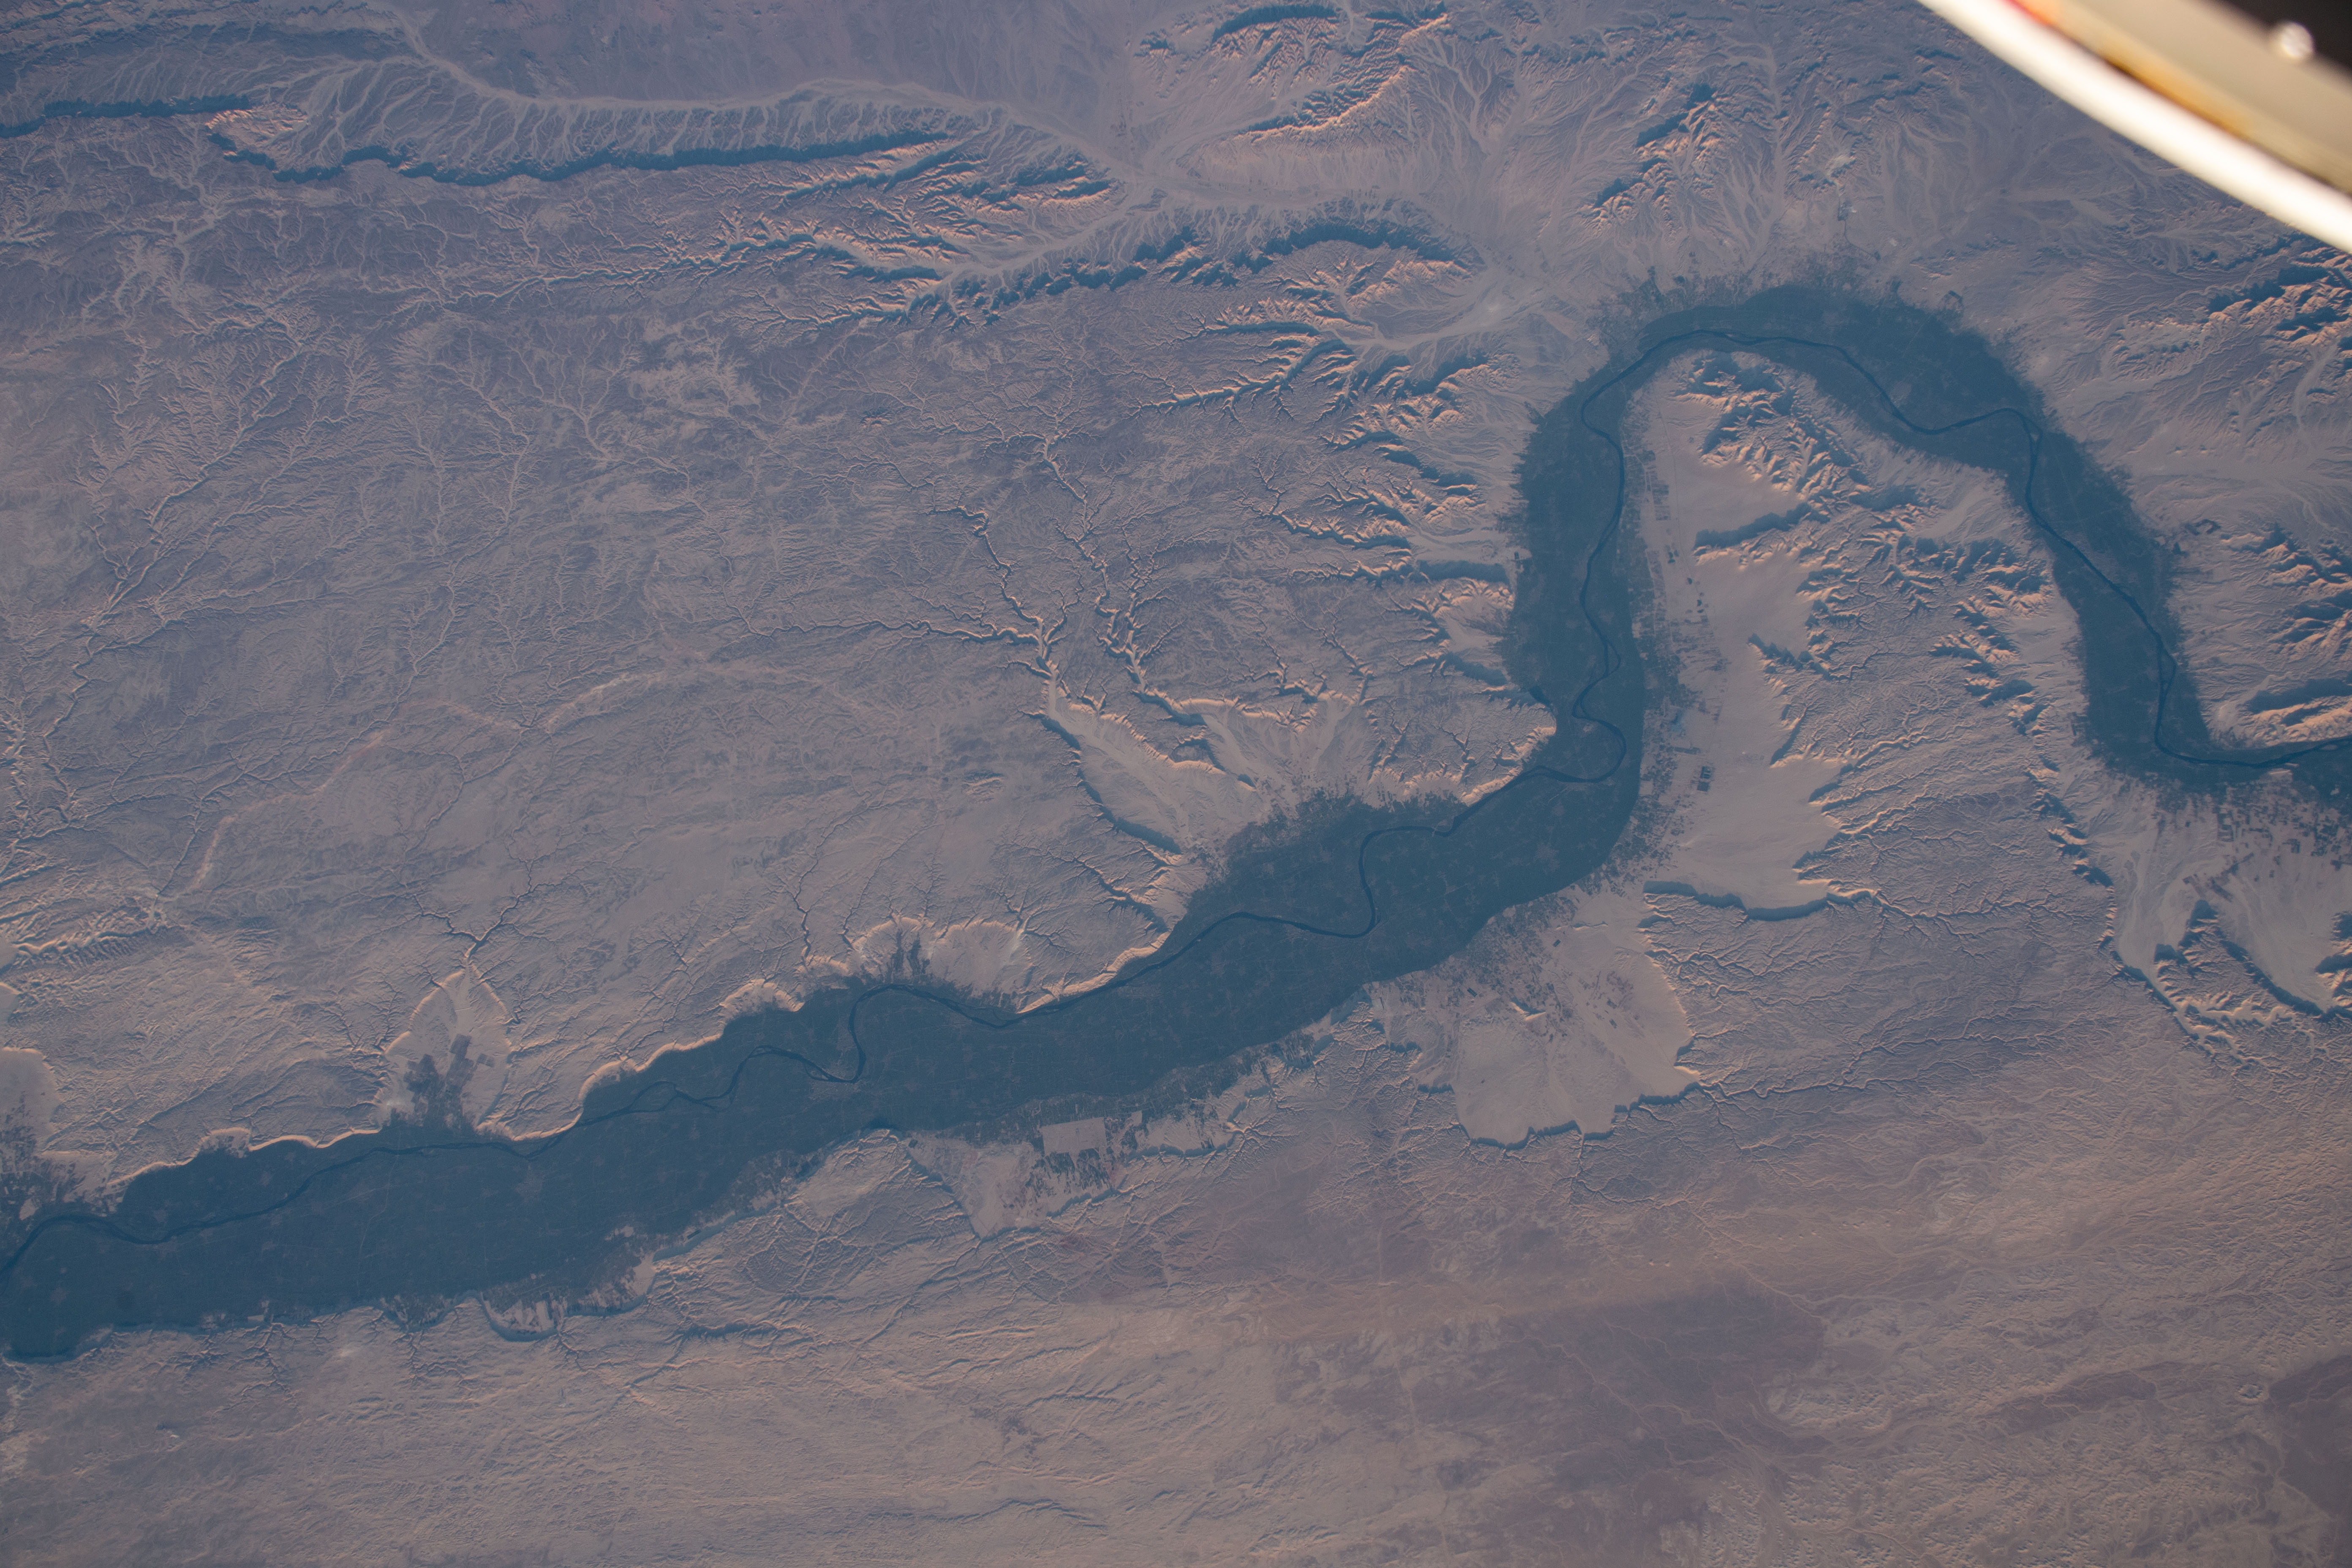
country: EGYPT
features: NILE RIVER, QENA, LUXOR
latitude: 26.5
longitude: 32.0
